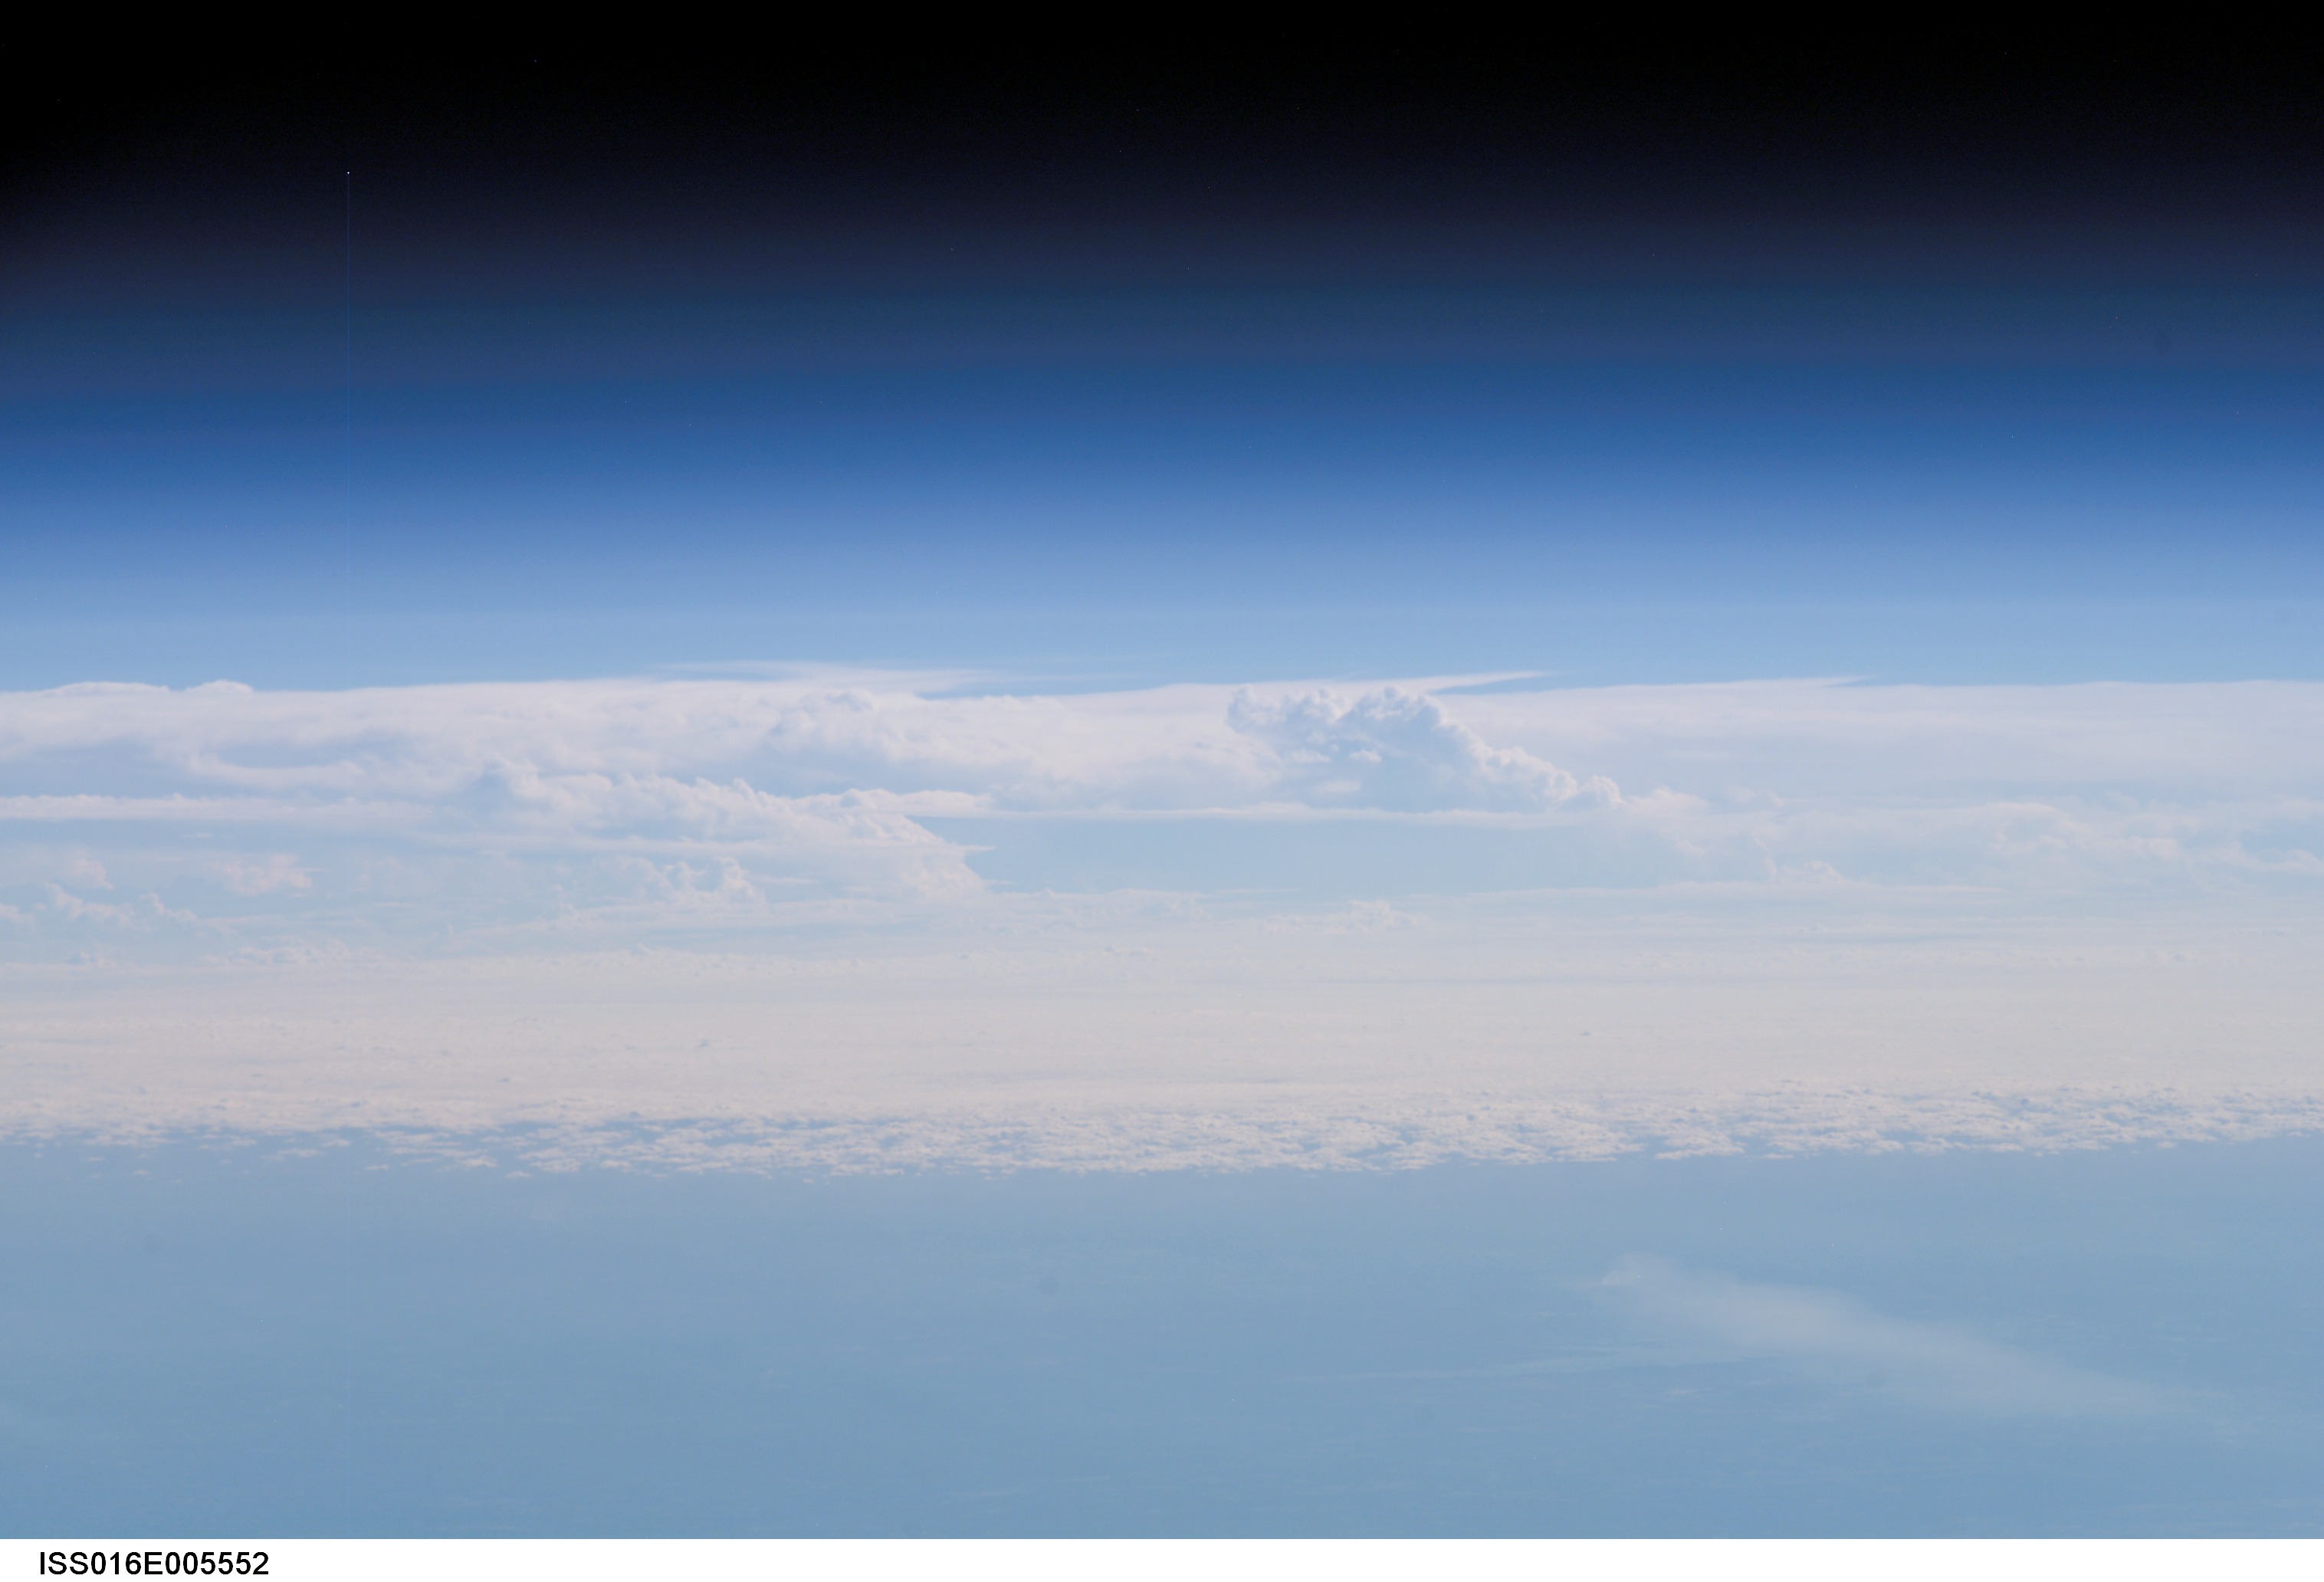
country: USA
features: PAN-FRONTAL CLOUD FORMATIONS
